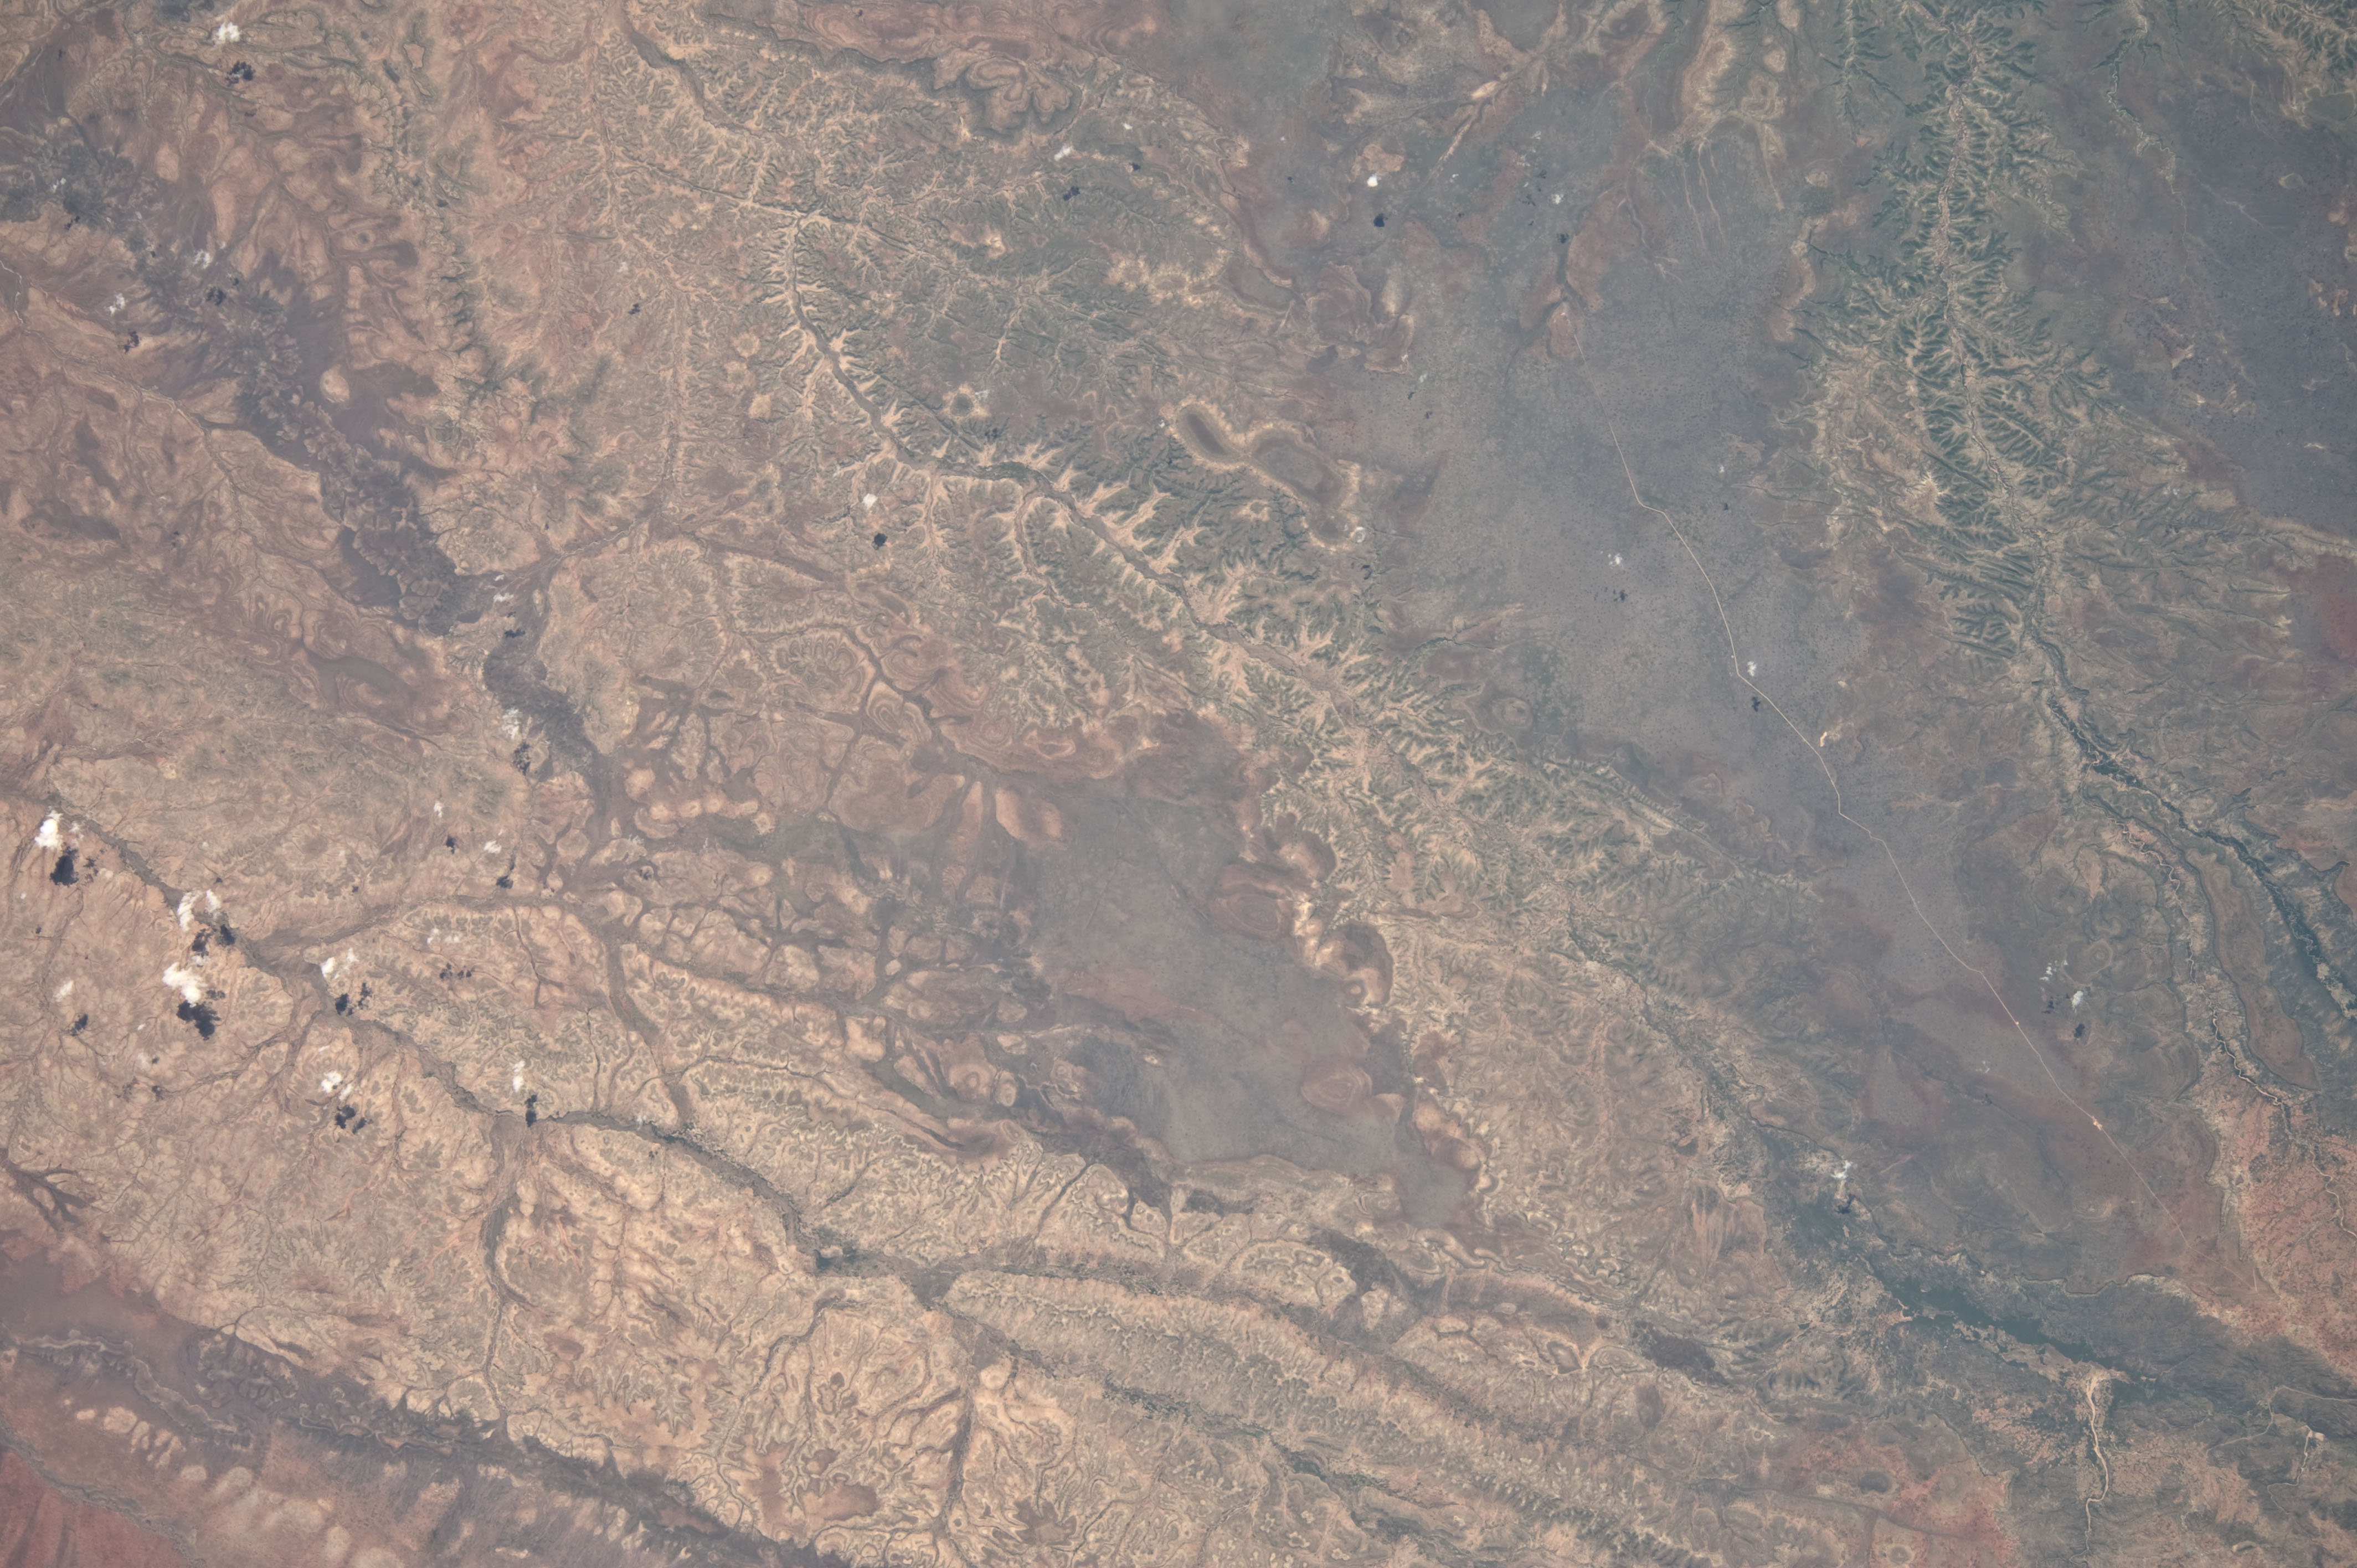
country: ETHIOPIA
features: DISSECTED PLATEAU, FAFEM WATER COURSE, BABILE ELEPHANT SANCTUARY
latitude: 8.8
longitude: 43.0
